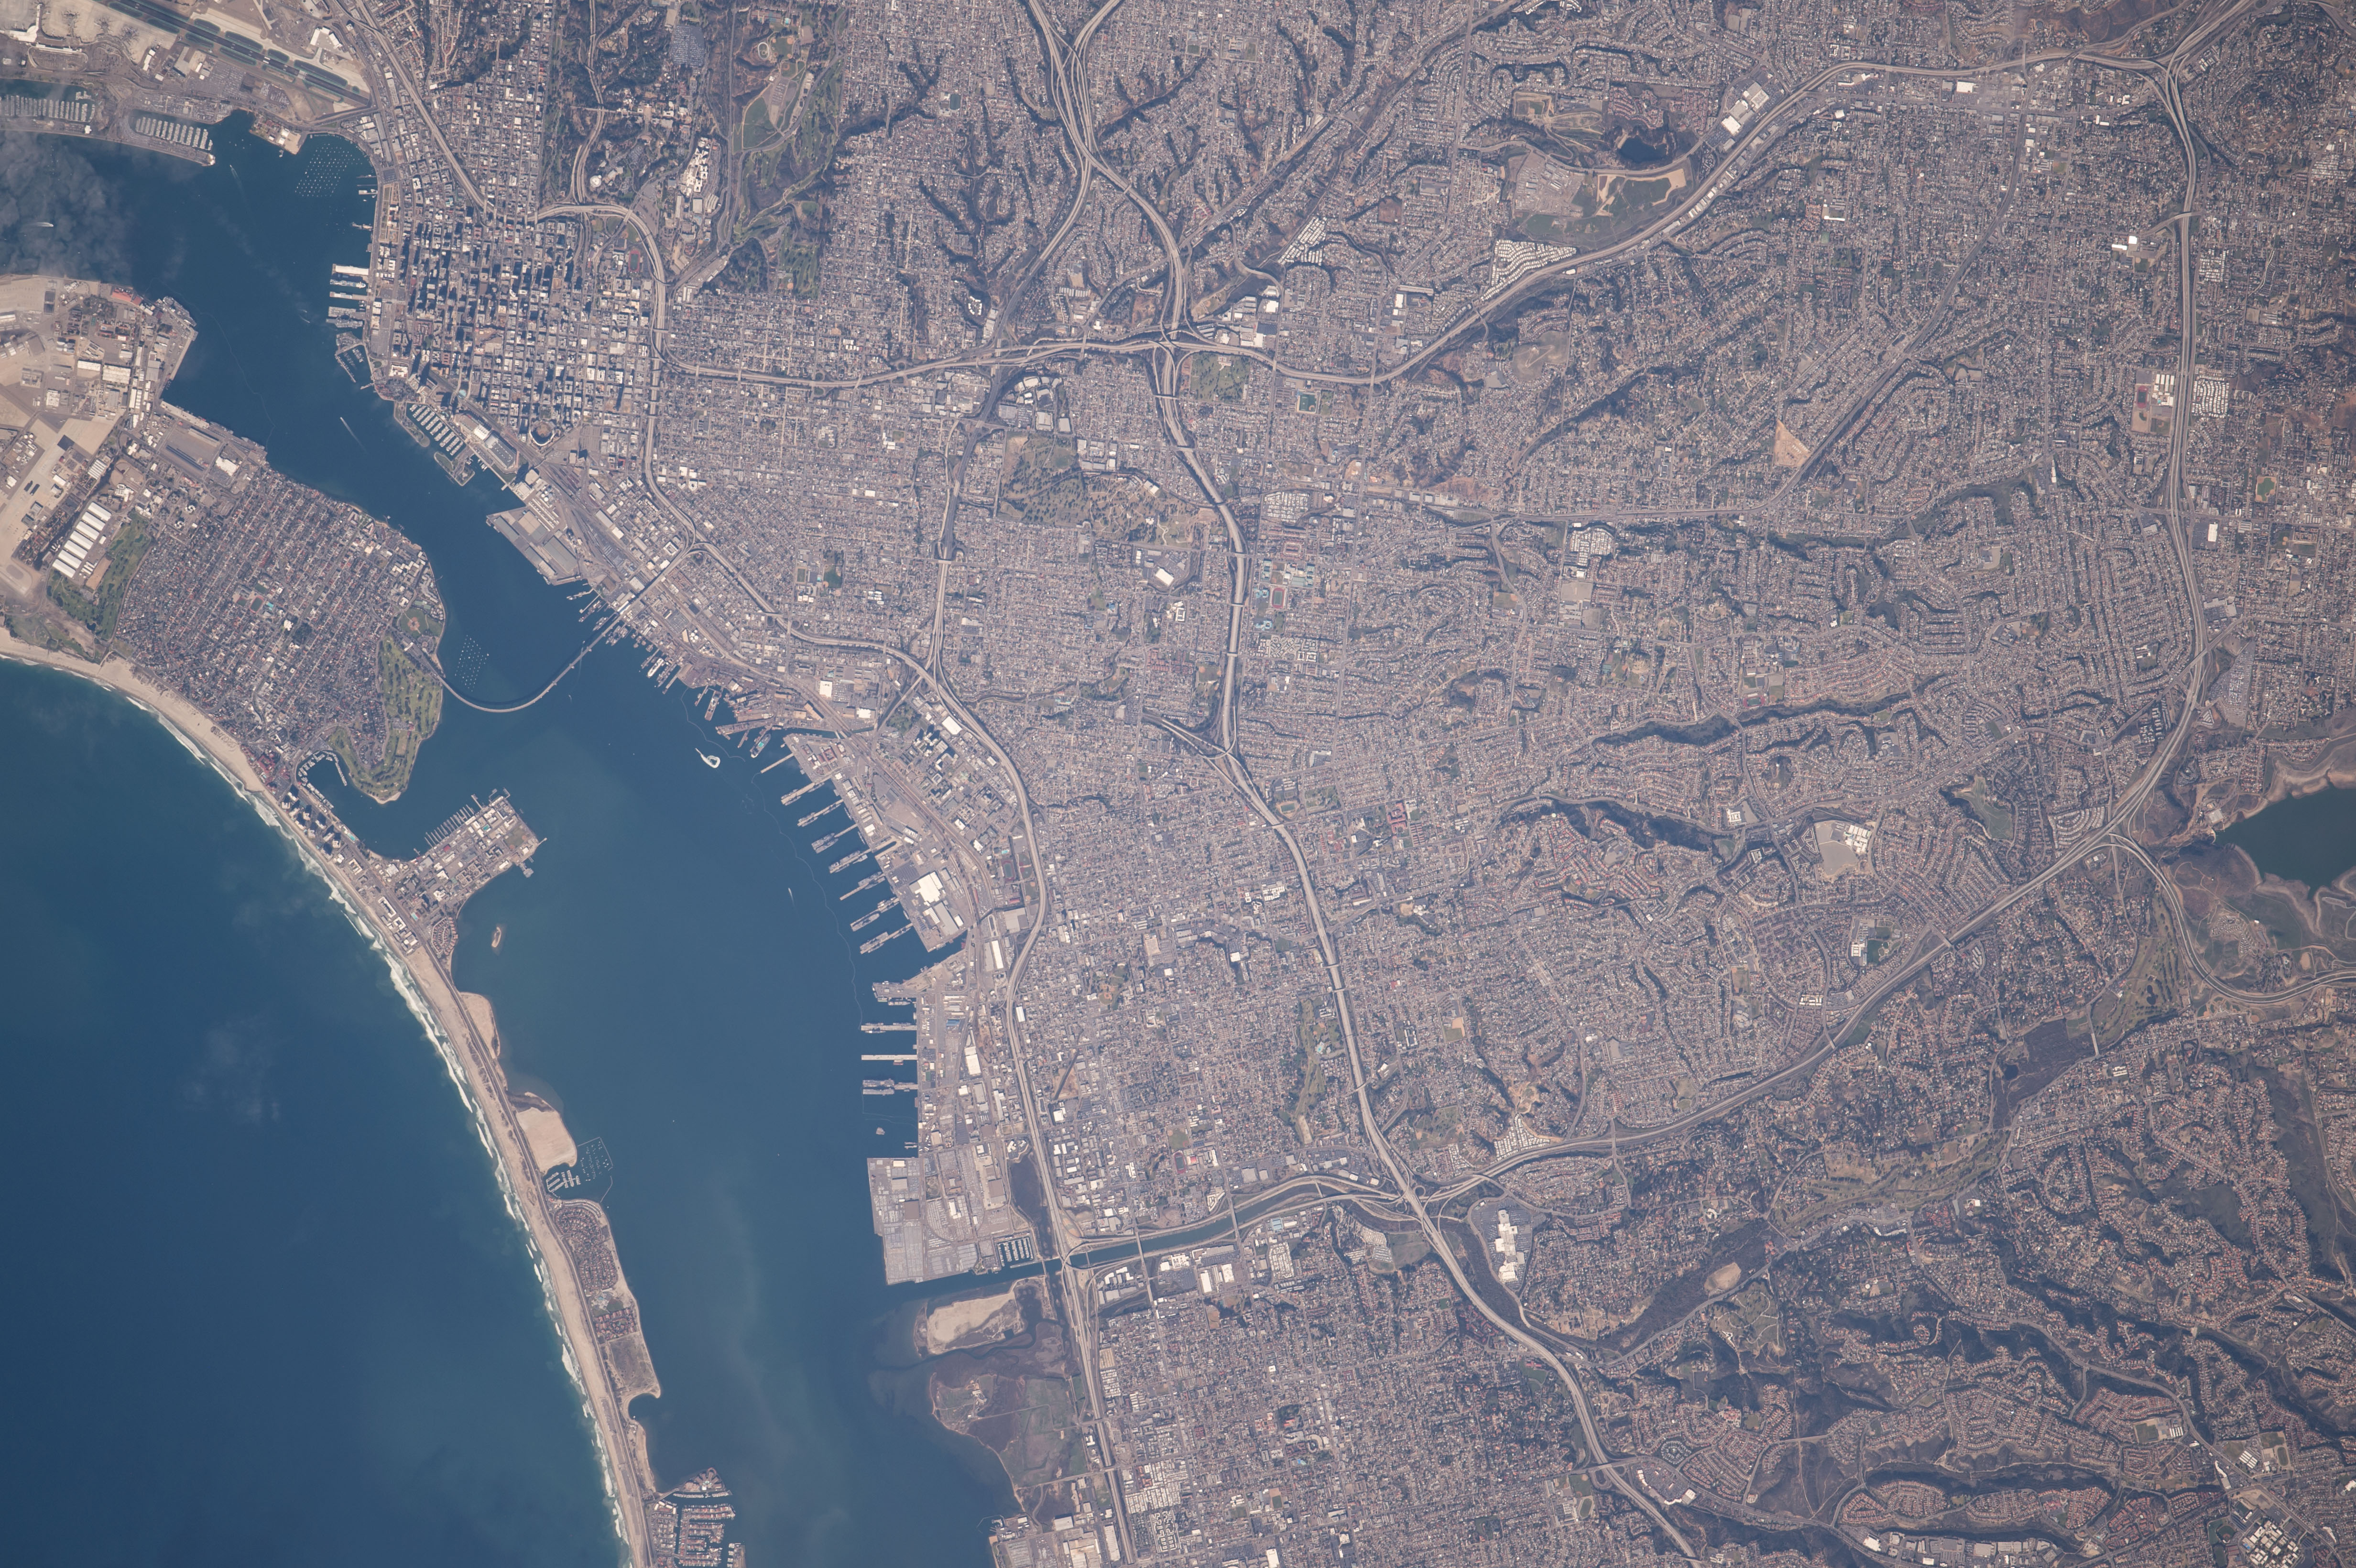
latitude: 32.7
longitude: -117.1
